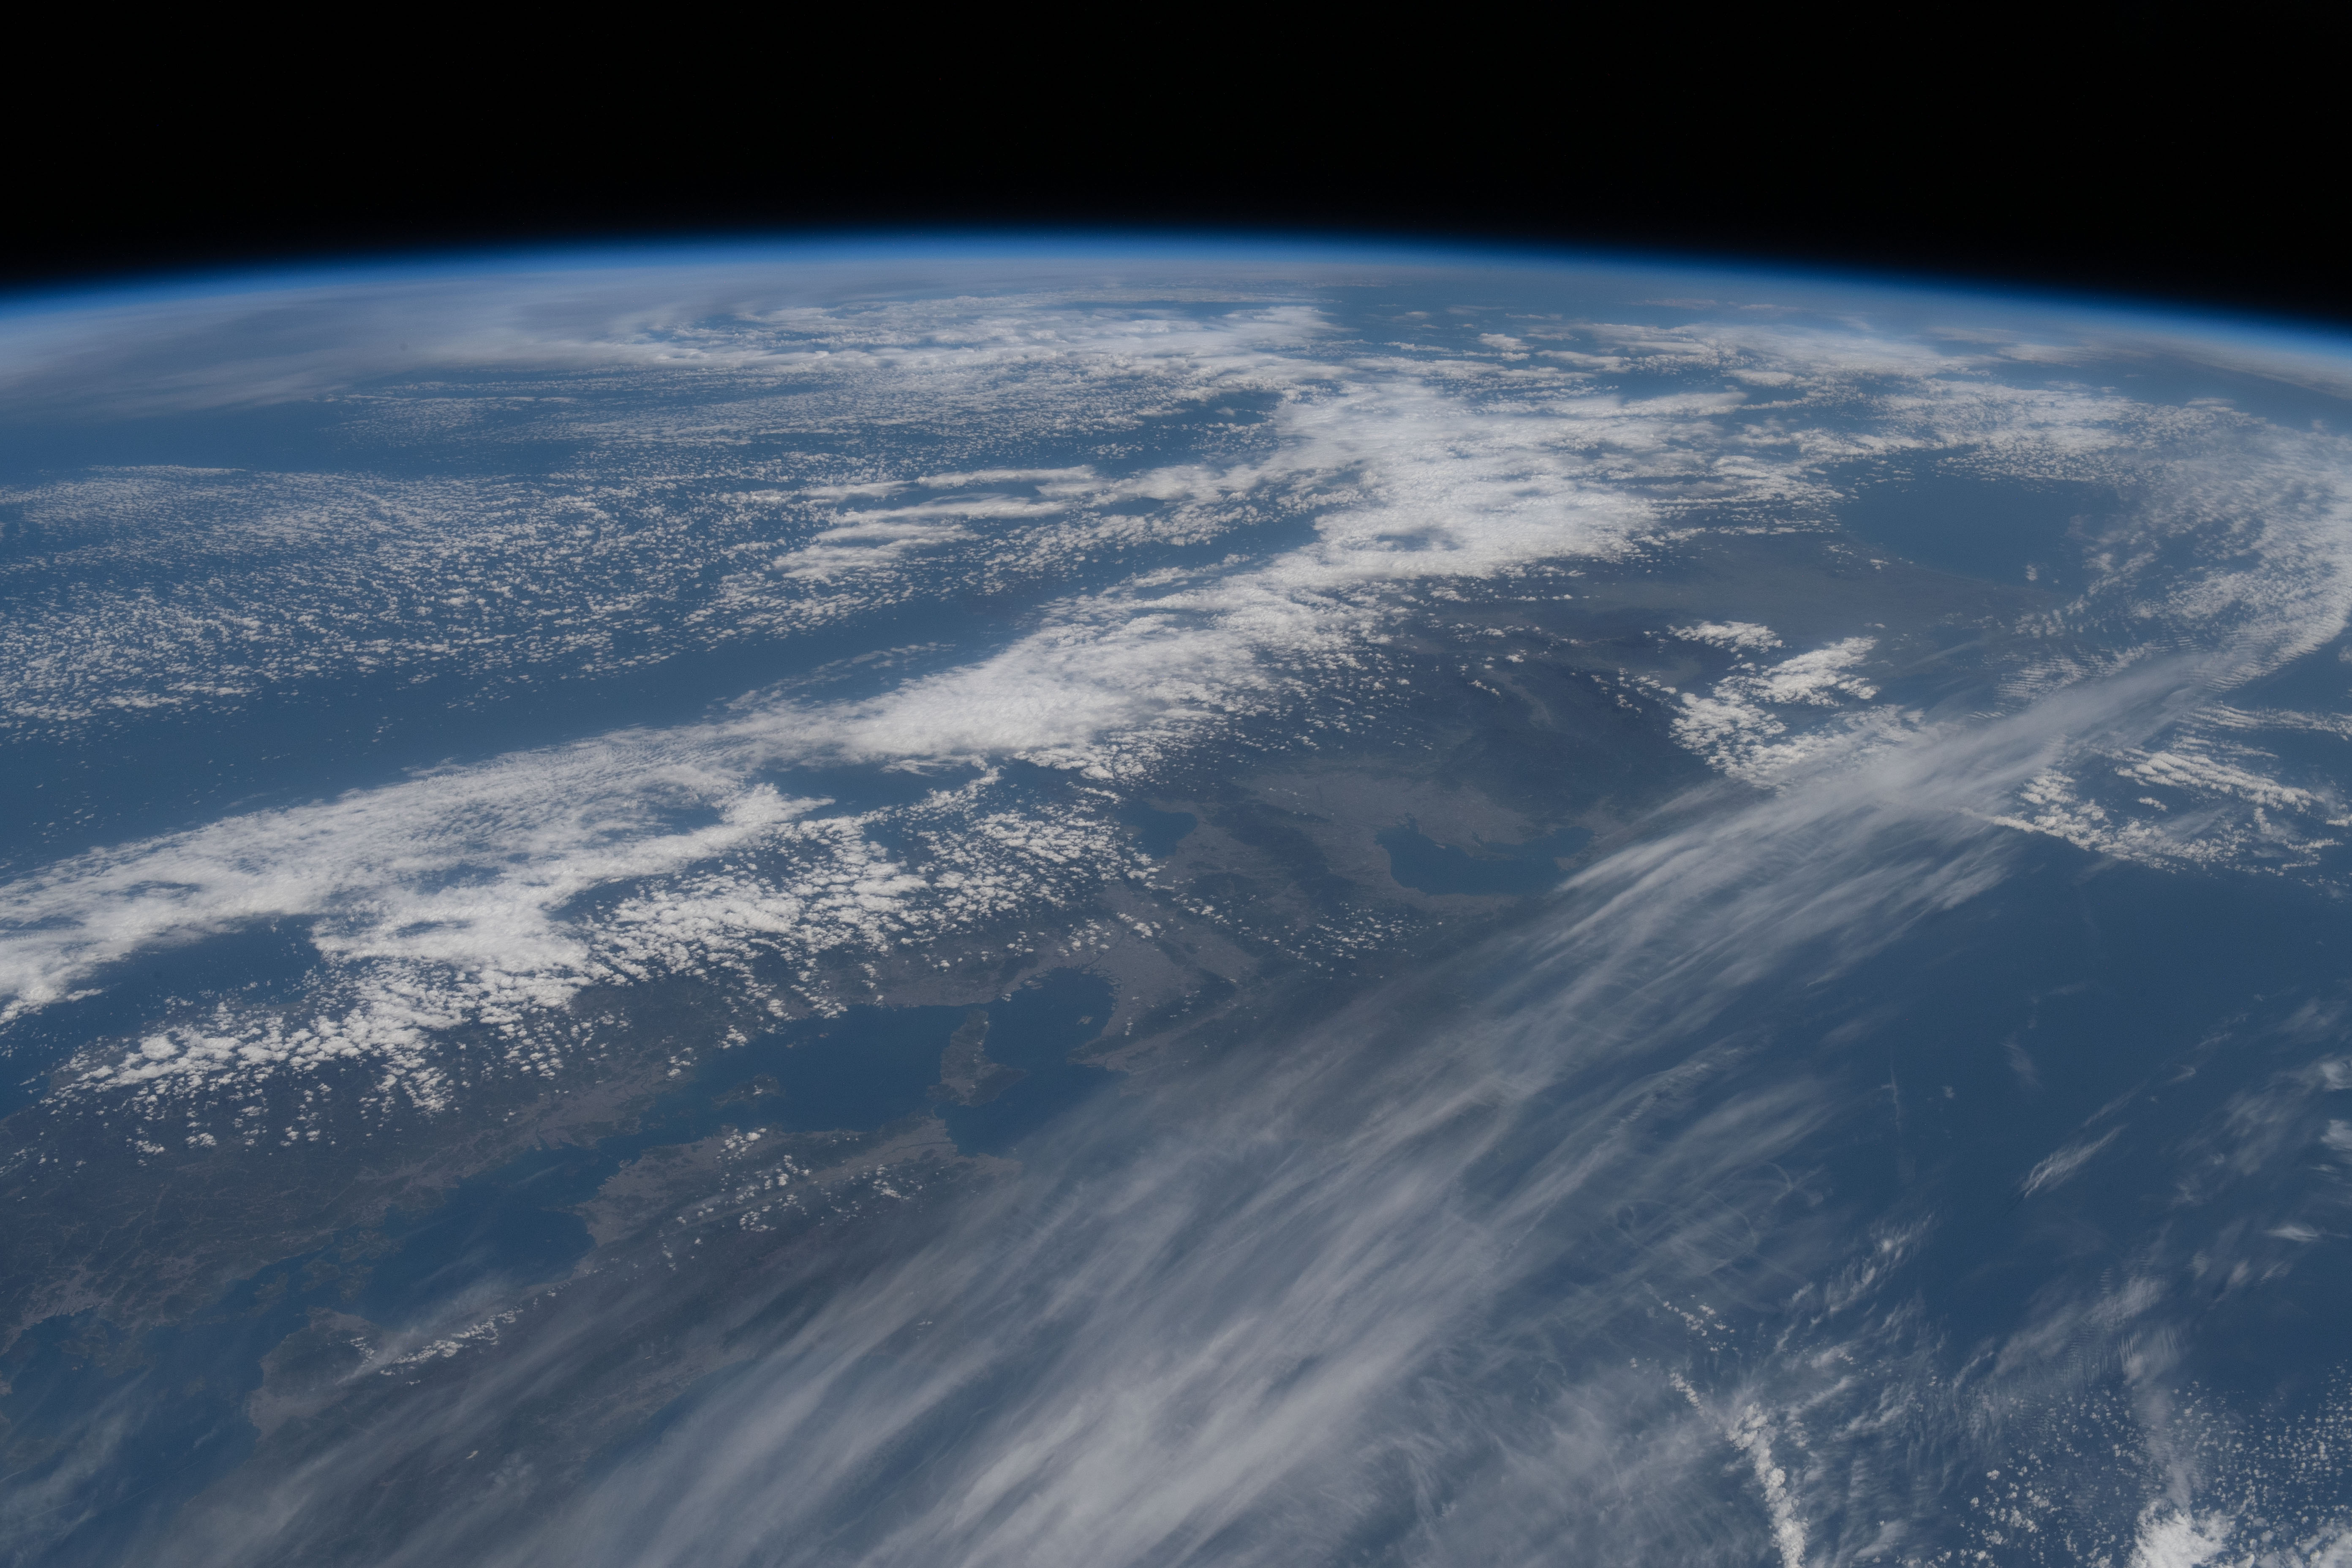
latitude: 35.0
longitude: 135.0
